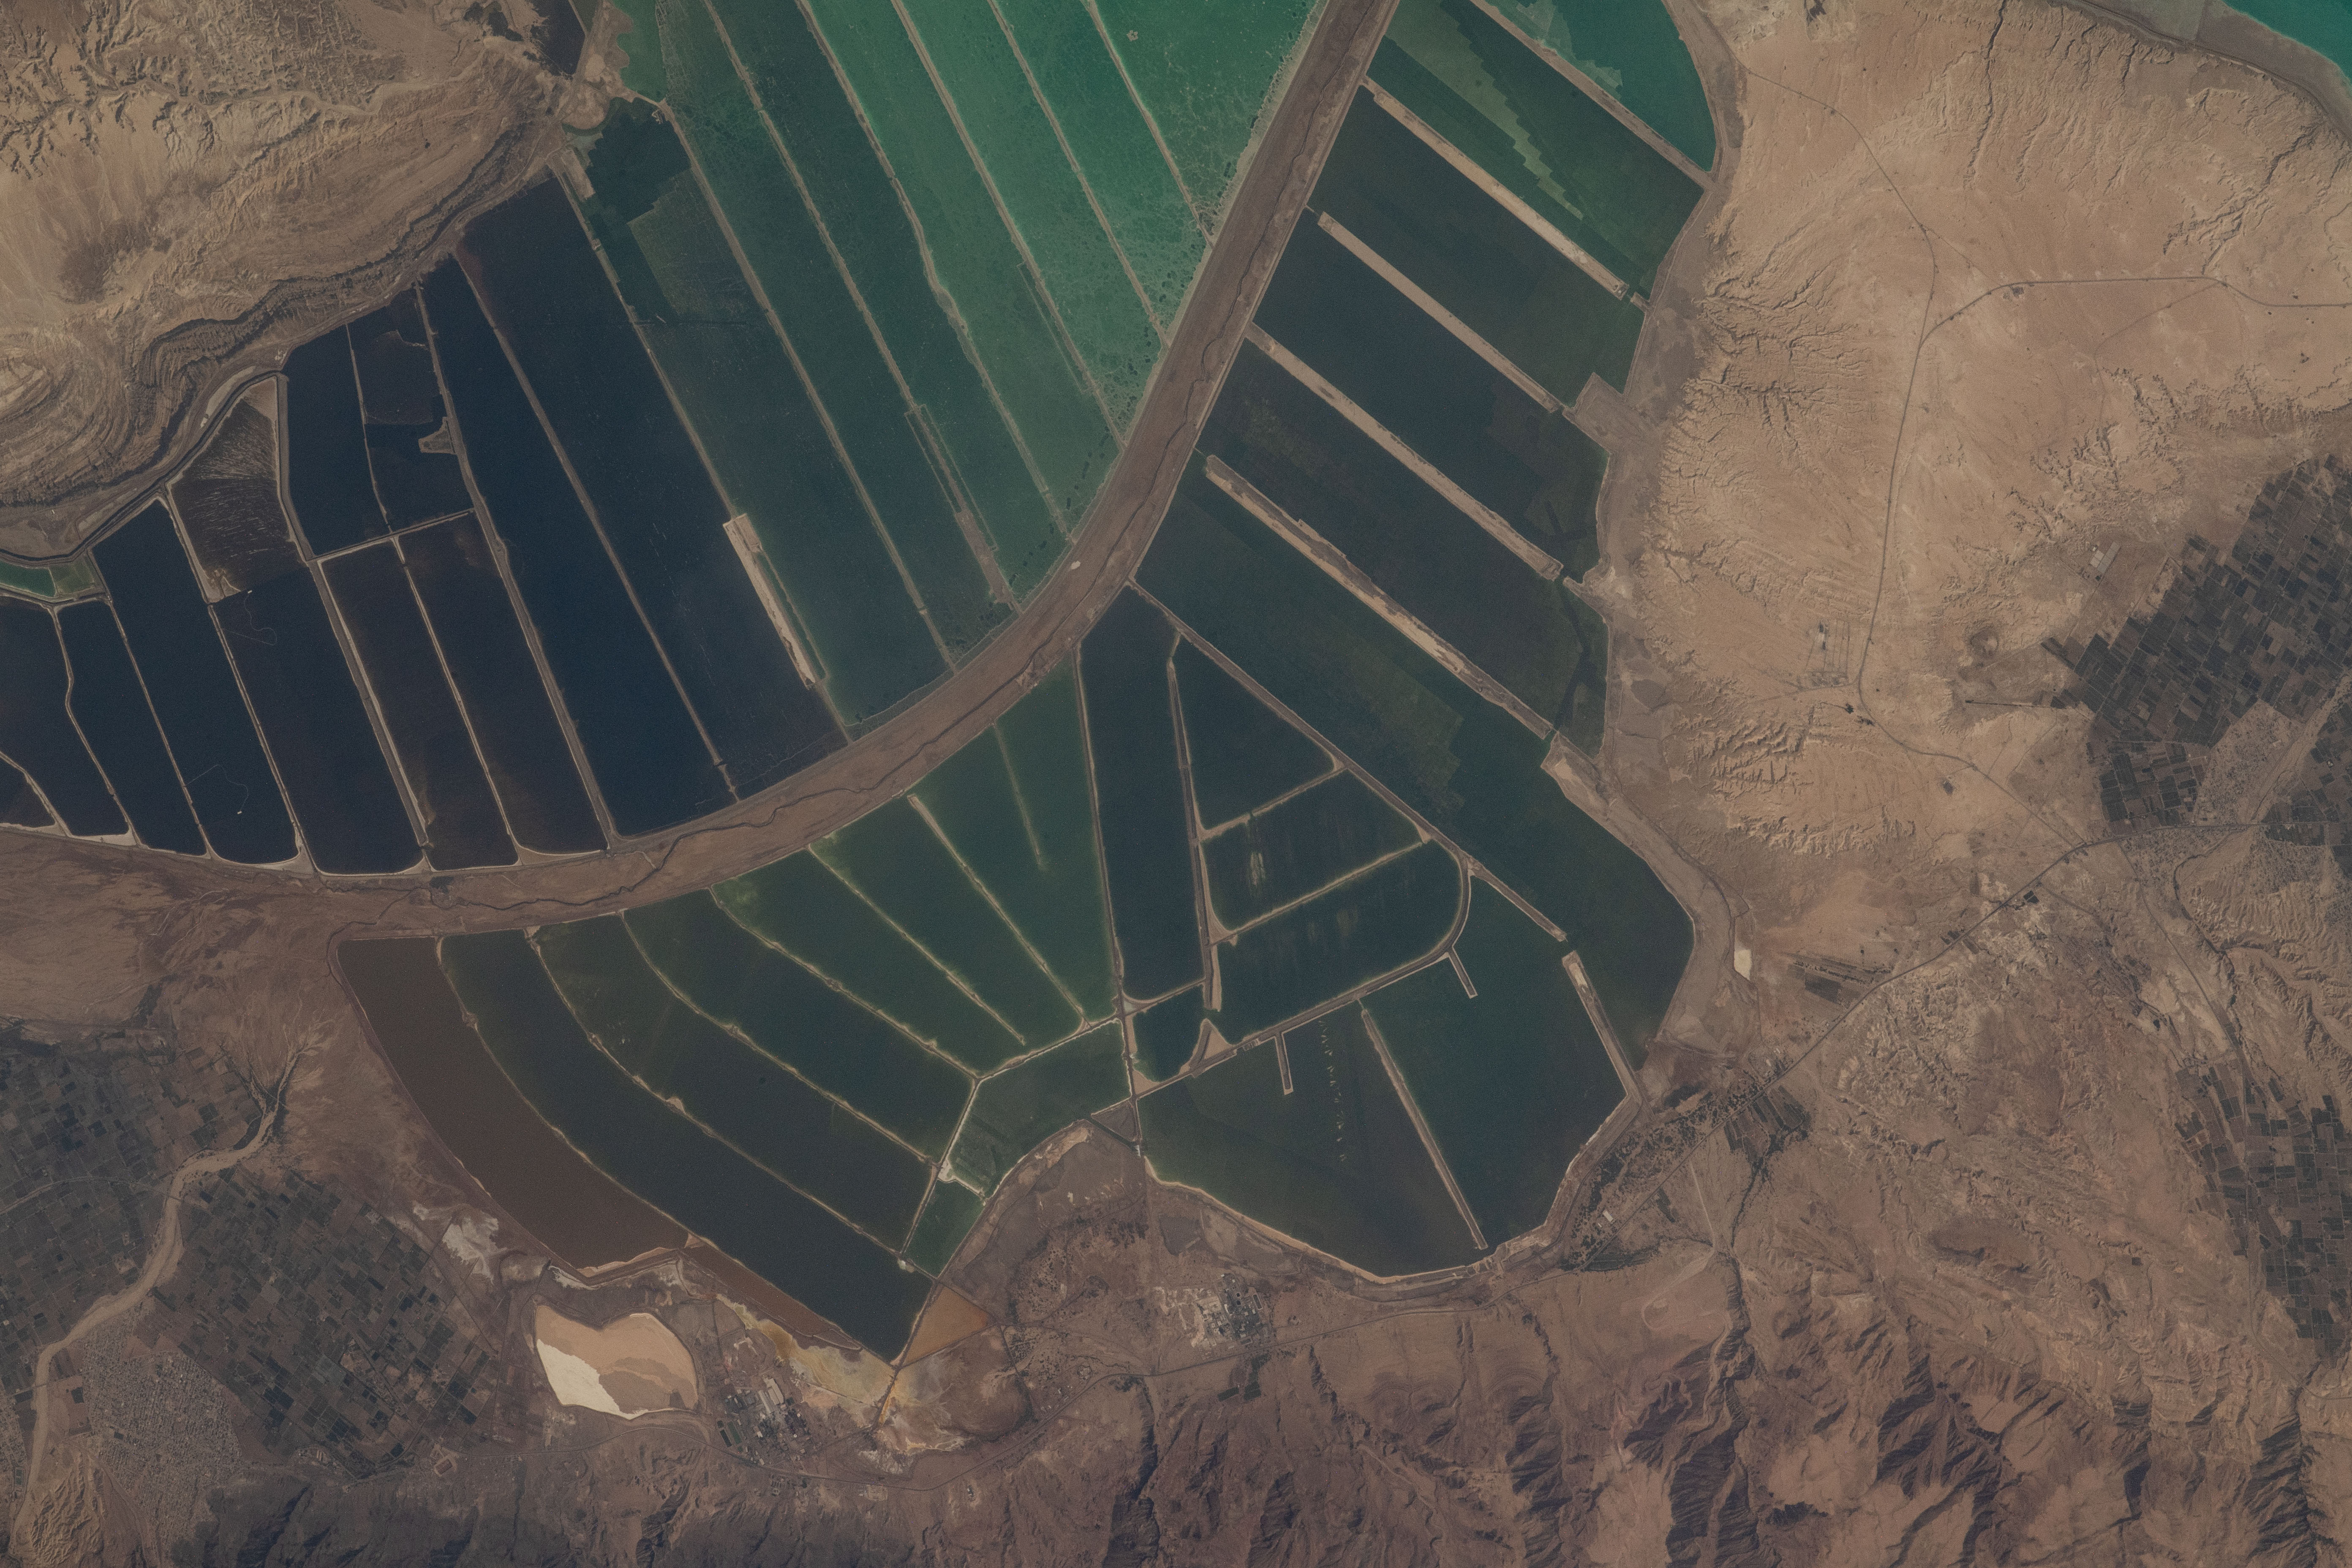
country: ISRAEL
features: NEVE ZOHAR
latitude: 31.2
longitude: 35.5
